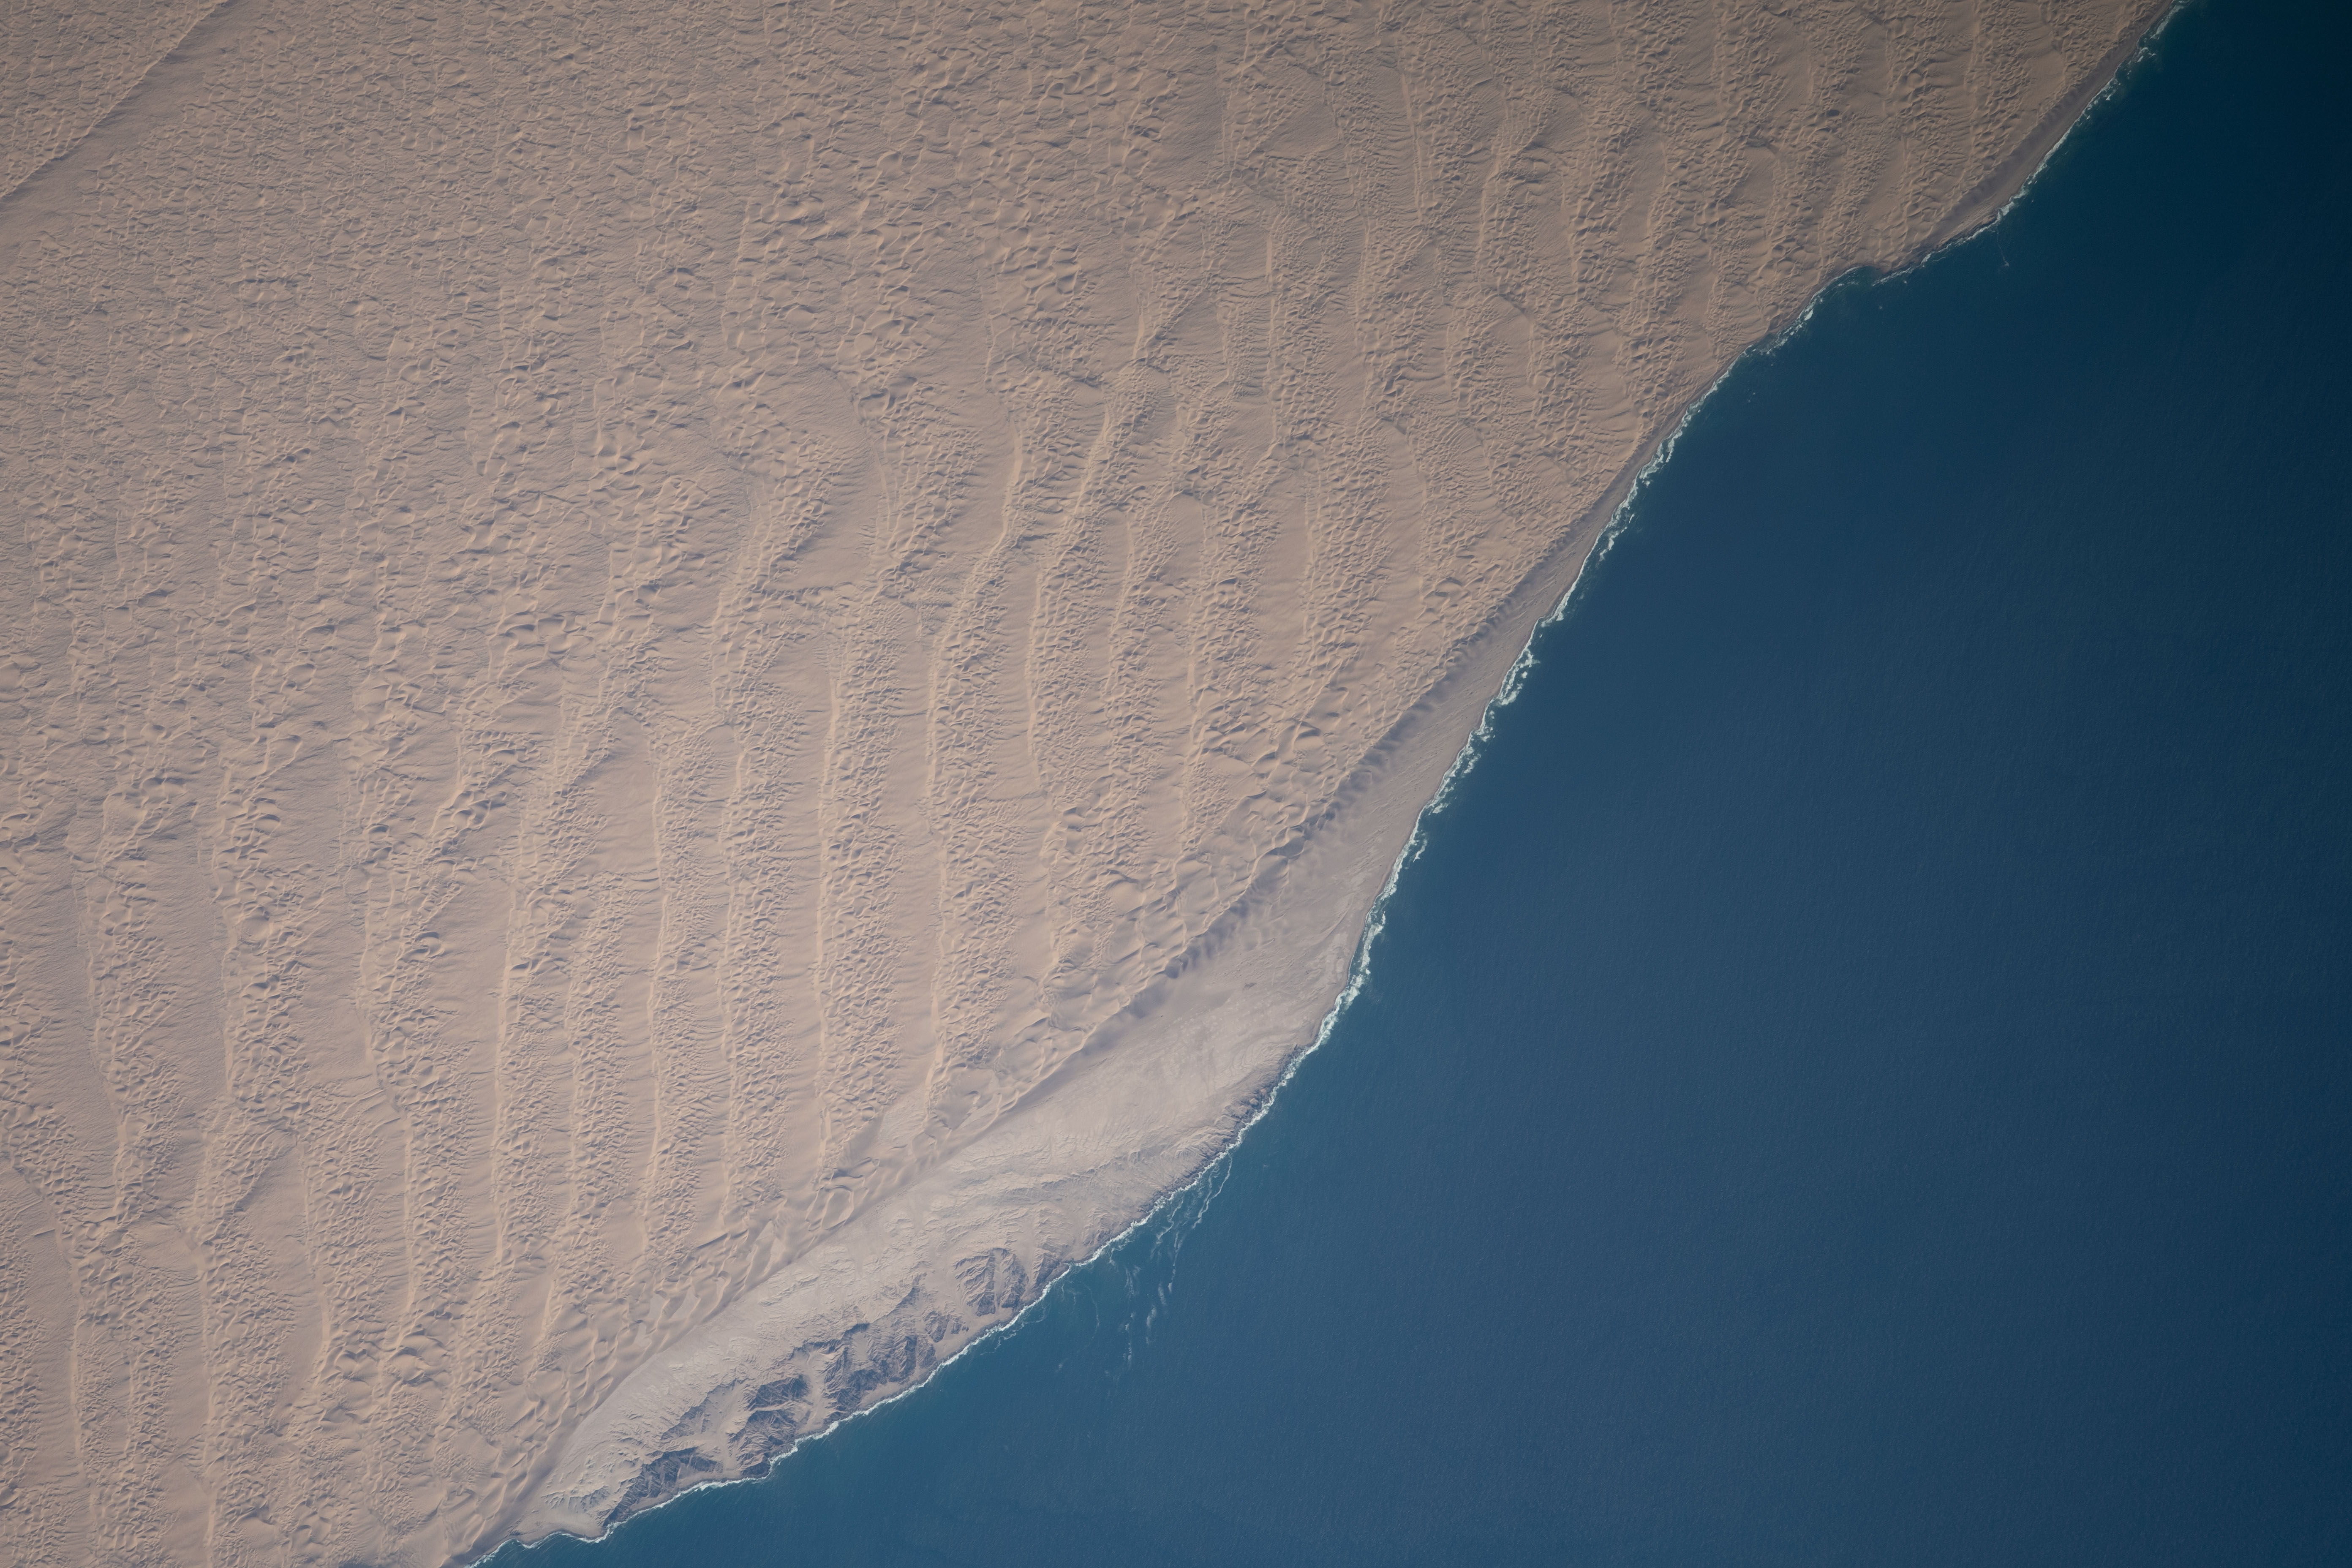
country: NAMIBIA
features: SADDLE HILL, NAMIB DESERT
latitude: -25.9
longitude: 14.9
